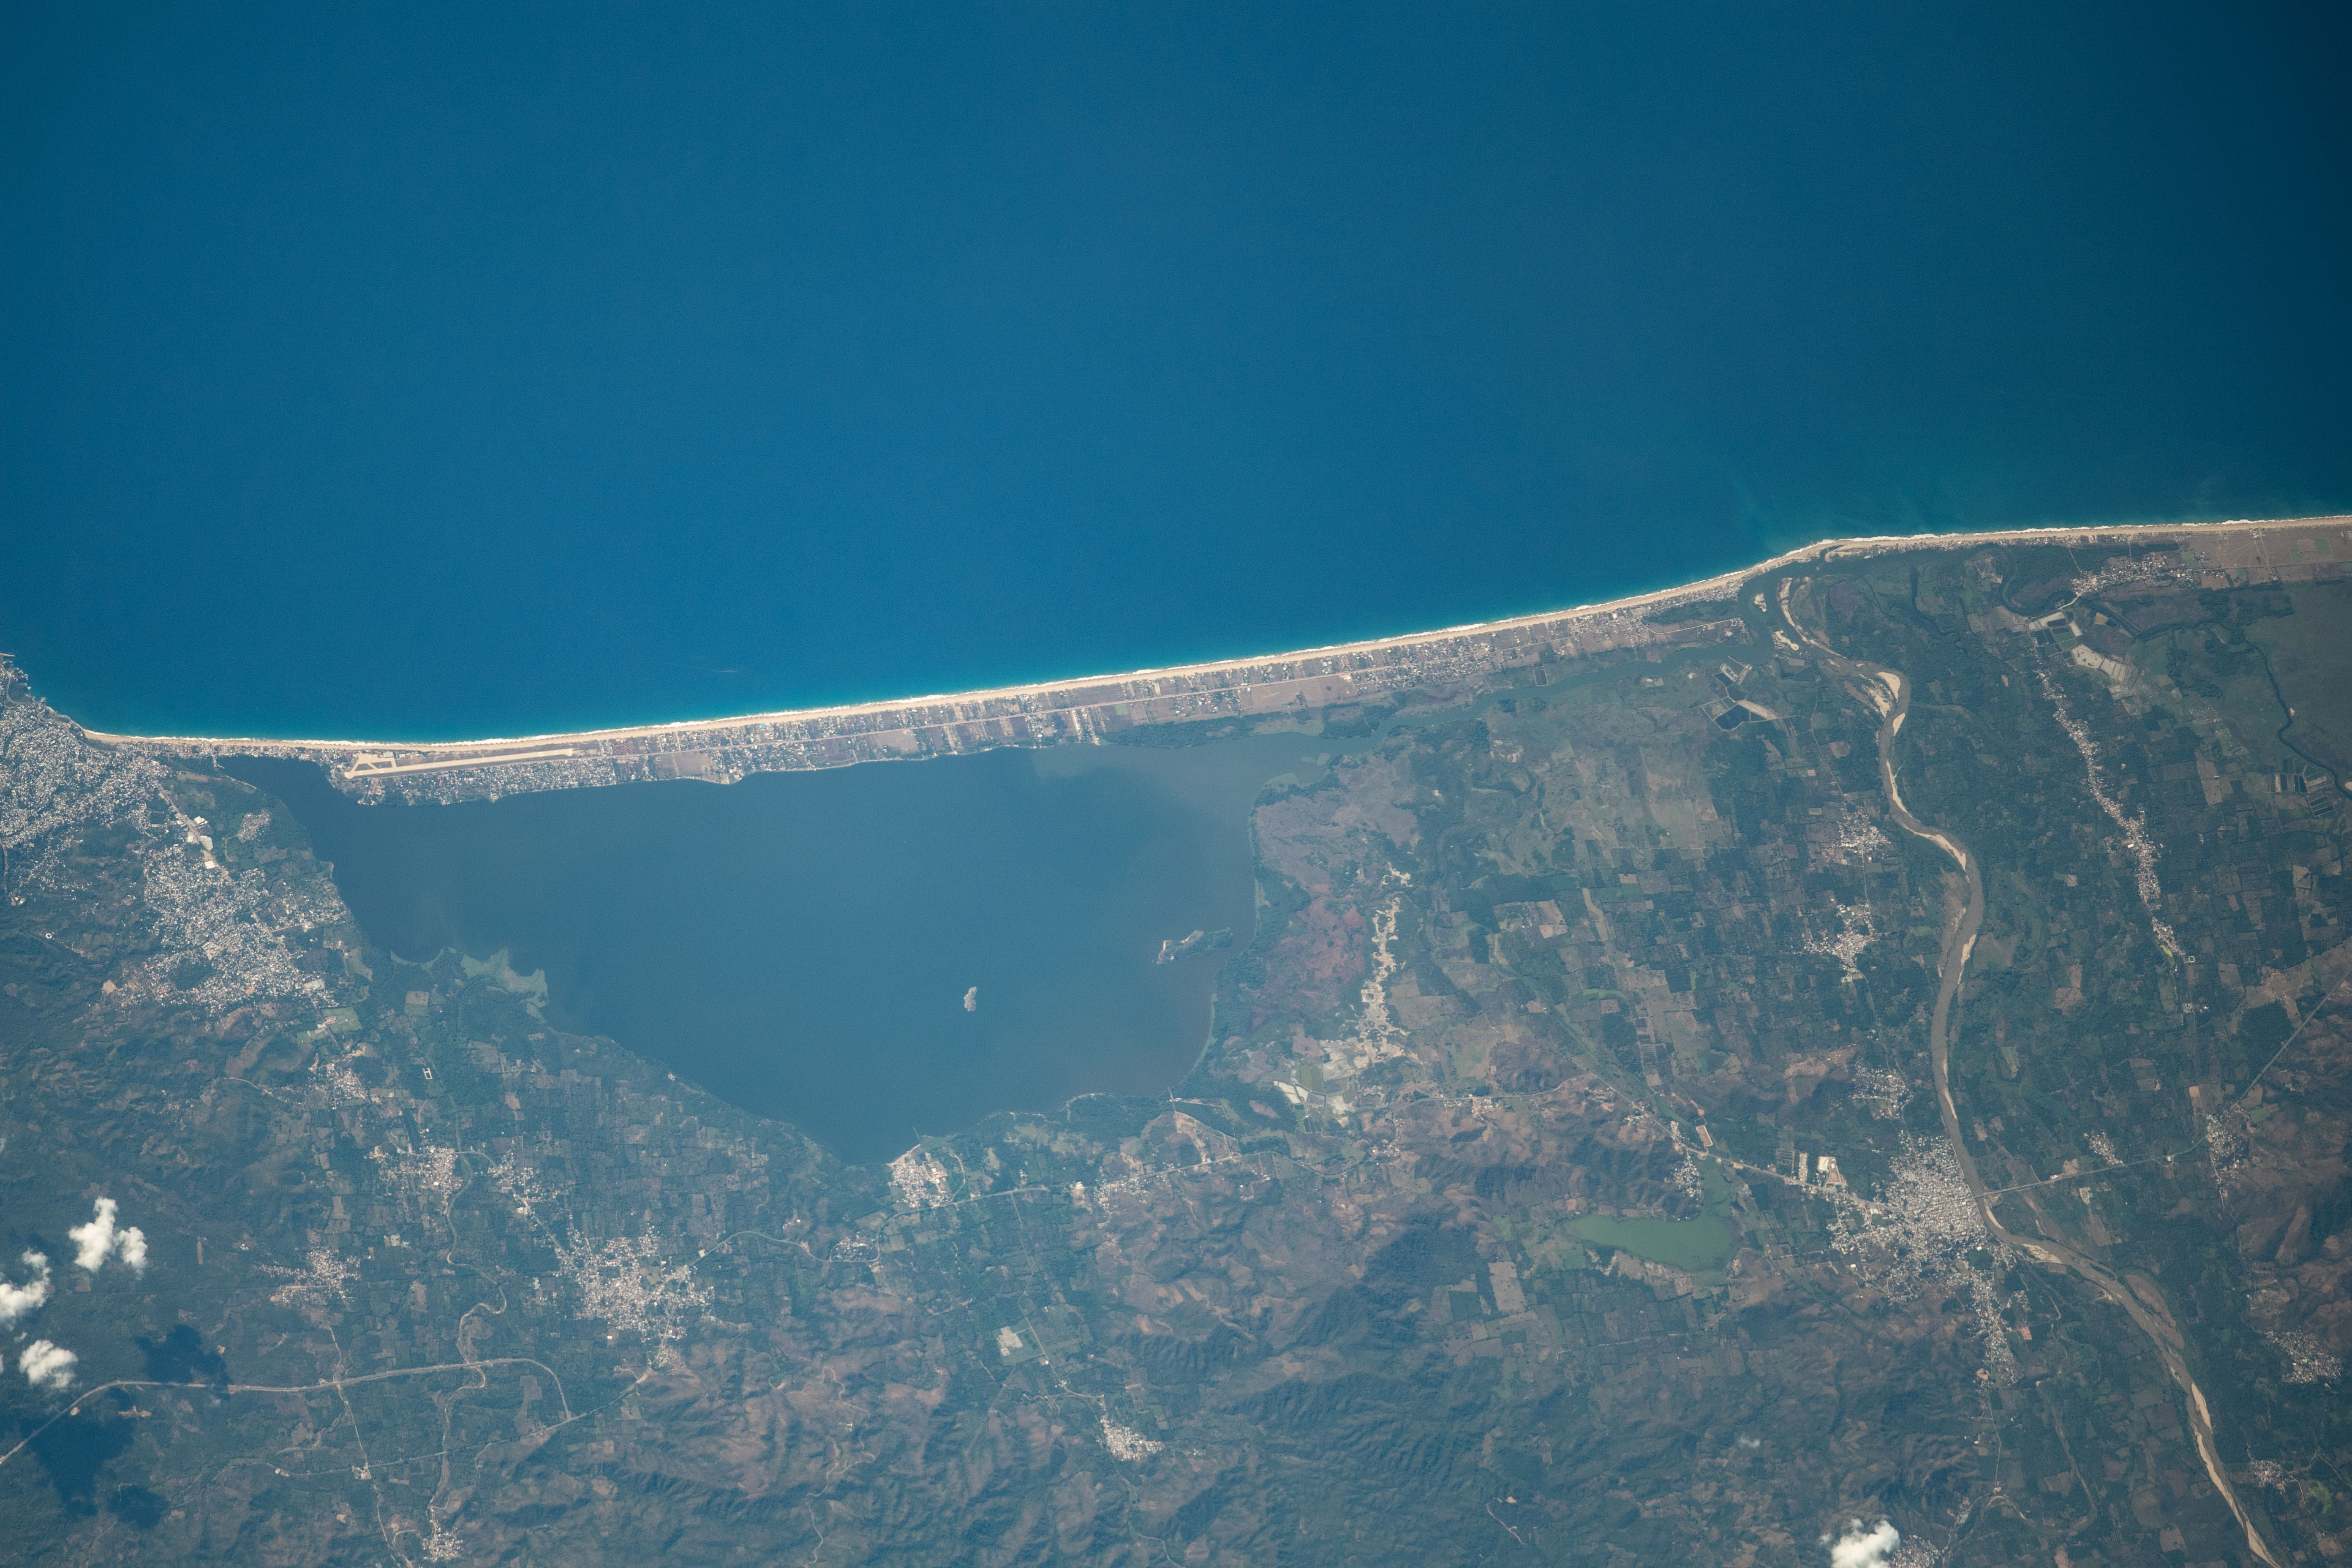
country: MEXICO
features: PIE DE LA CUESTA, LOS MOGOTES, COYUCA
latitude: 16.9
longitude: -100.0
